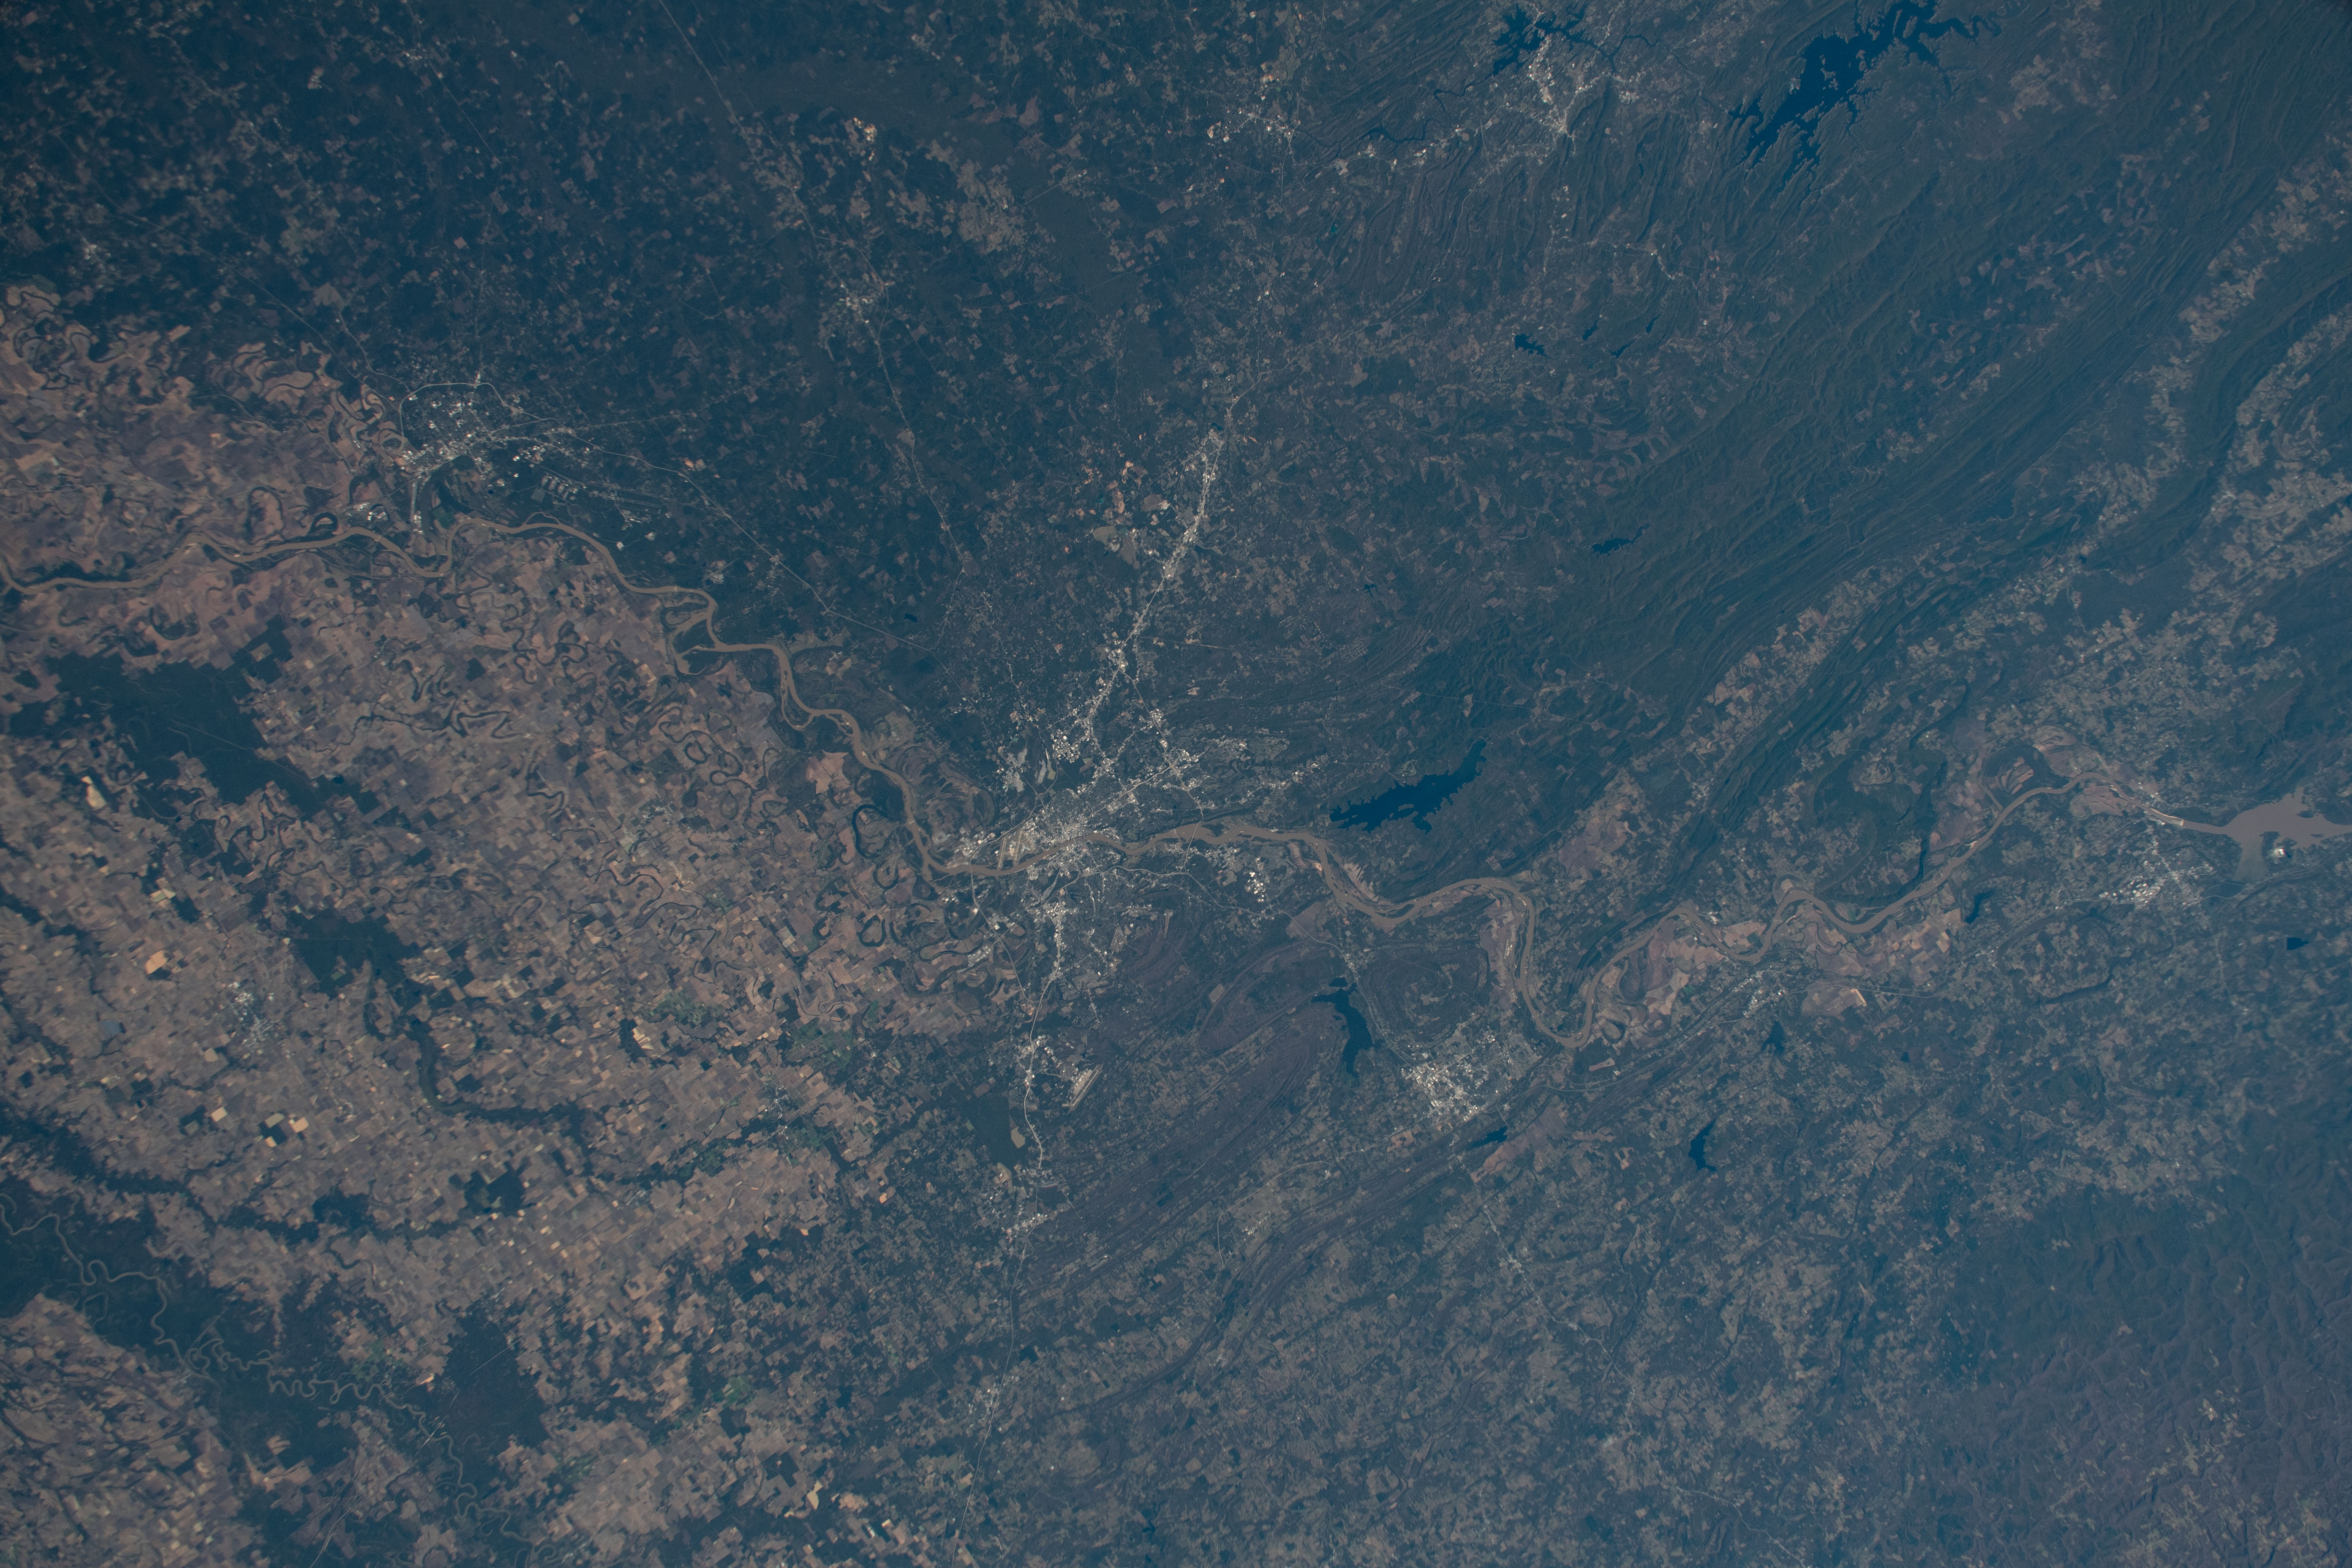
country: USA-ARKANSAS
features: LITTLE ROCK, PINE BUFF, LAKE MAUMELLE, ARKANSAS RIVER
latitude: 35.0
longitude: -92.5
